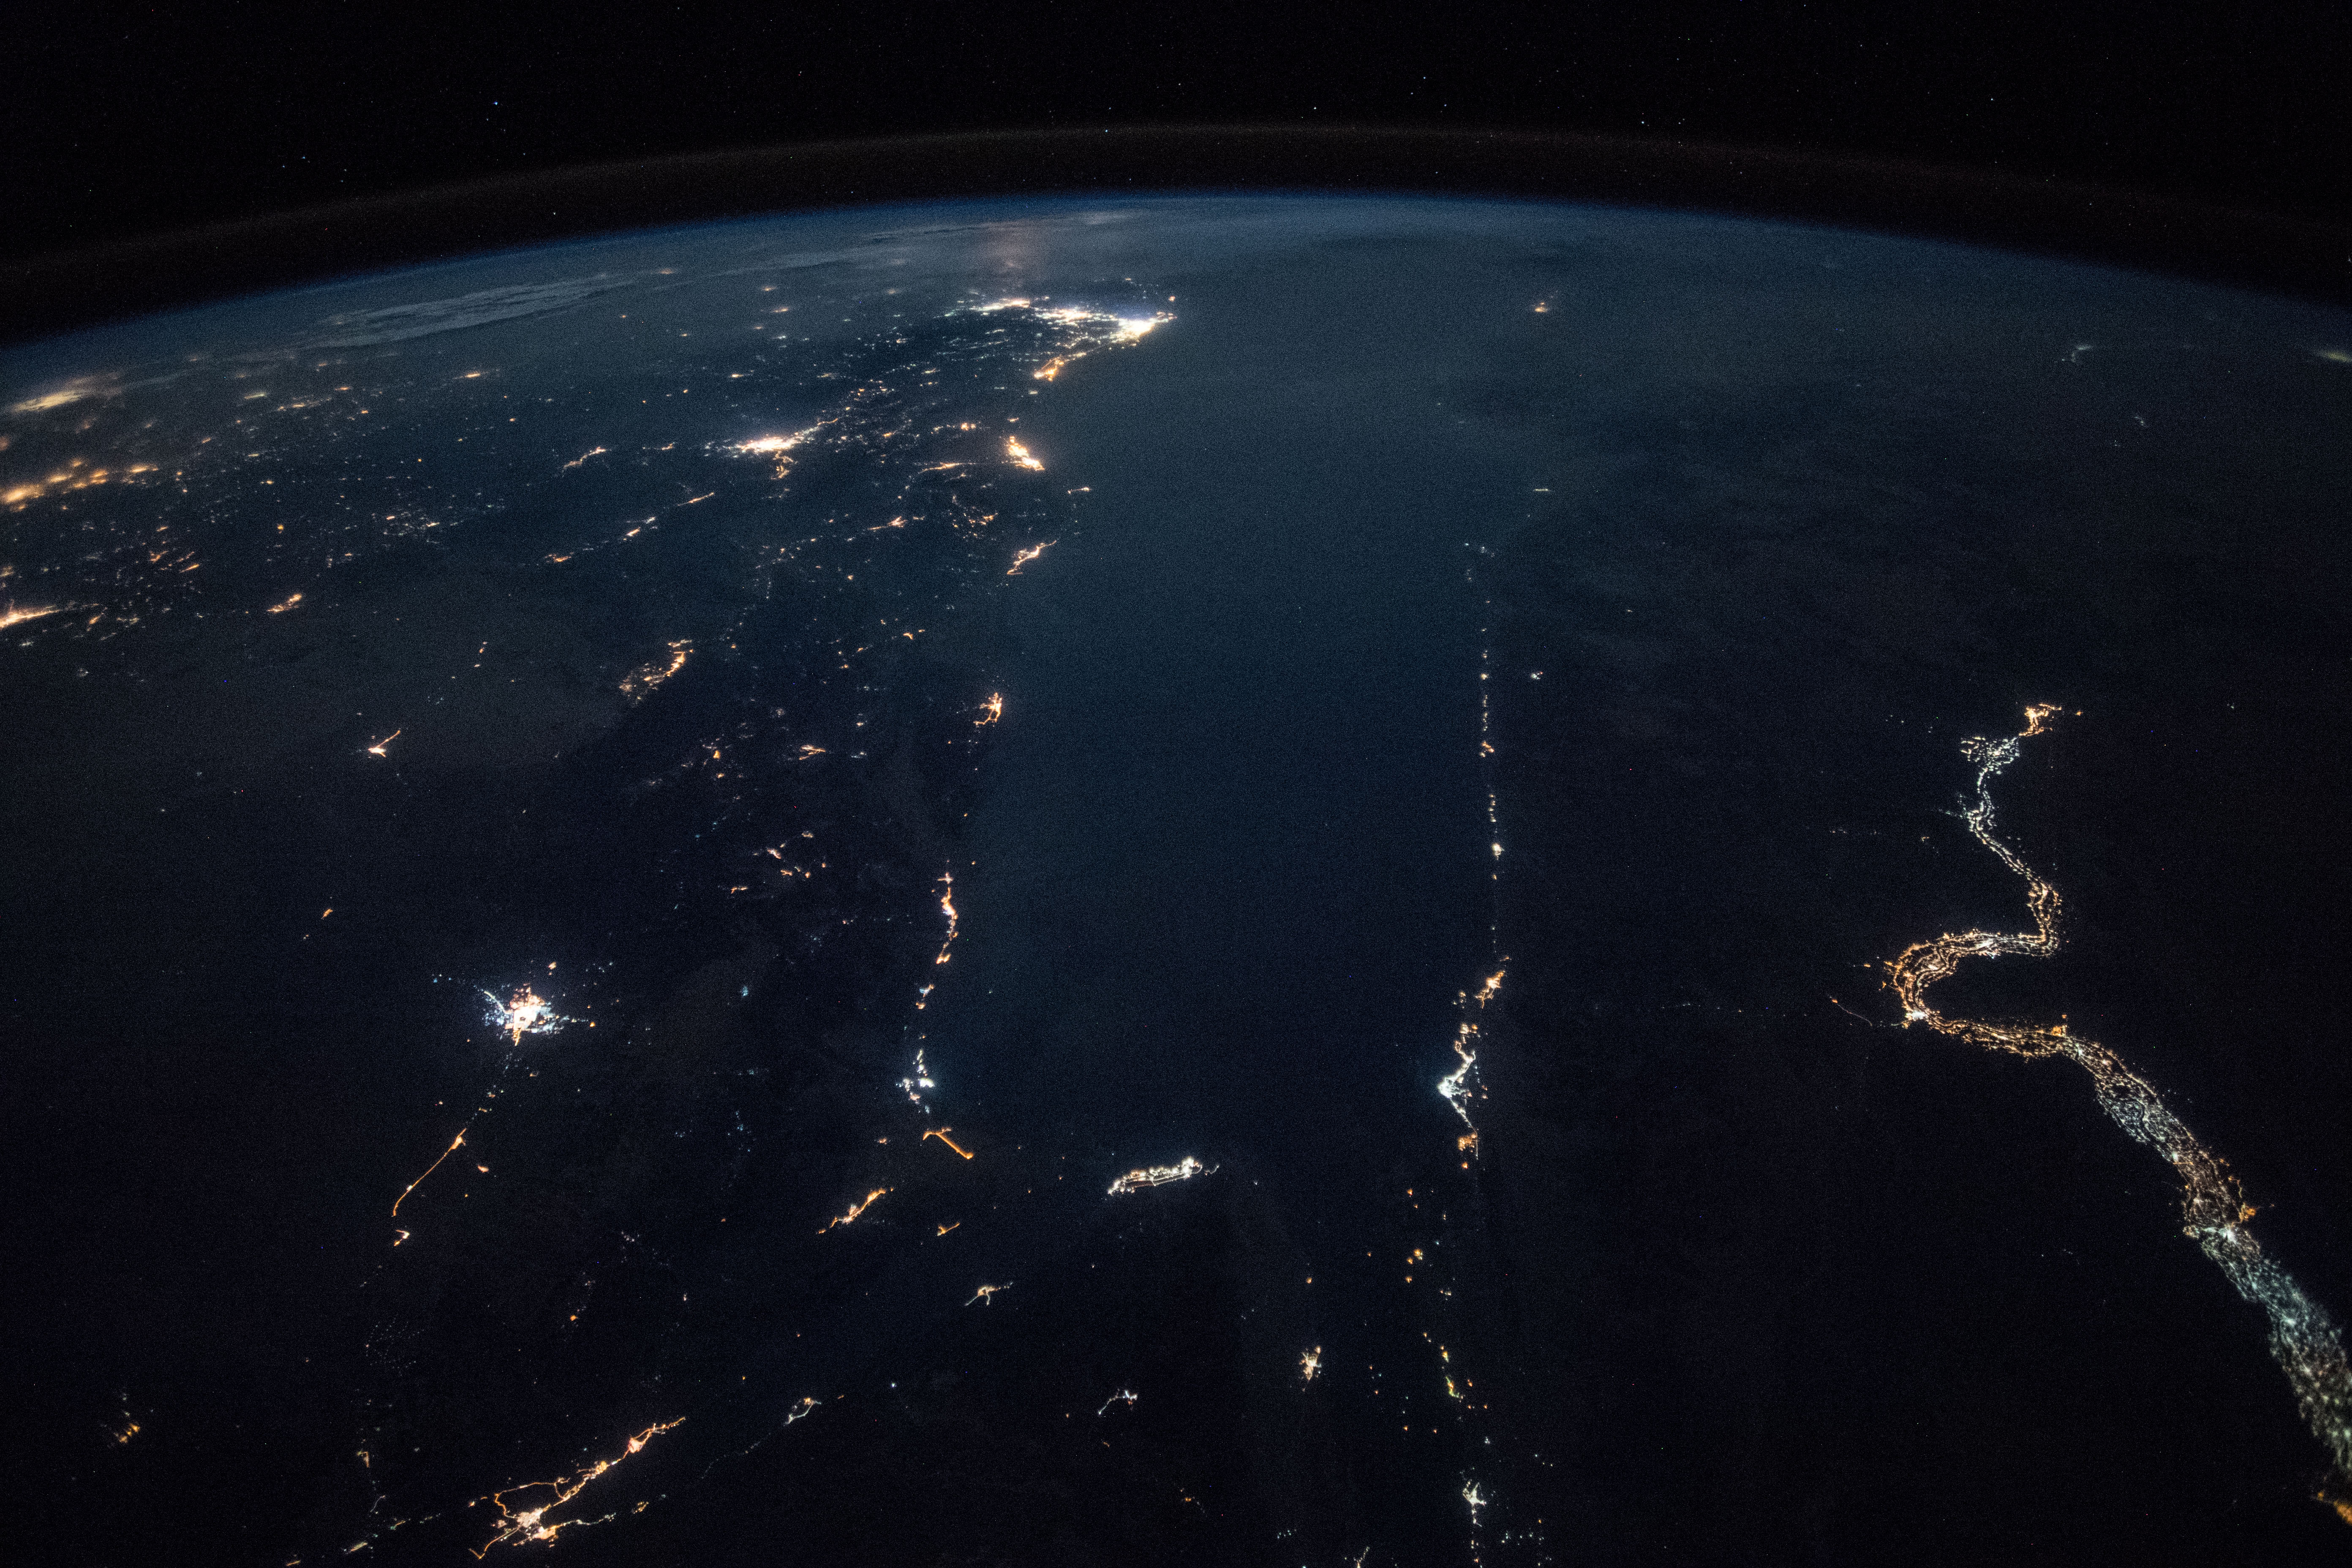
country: SAUDI ARABIA
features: GULF OF SUEZ, GULF OF AQABA, HEJAZ MOUNTAINS, TABUK CITY, RAS MOHAMMED CITY, SHARM EL-SHEIKH CITY, NILE RIVER, EARTH LIMB, NIGHT
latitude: 27.3
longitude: 35.3
